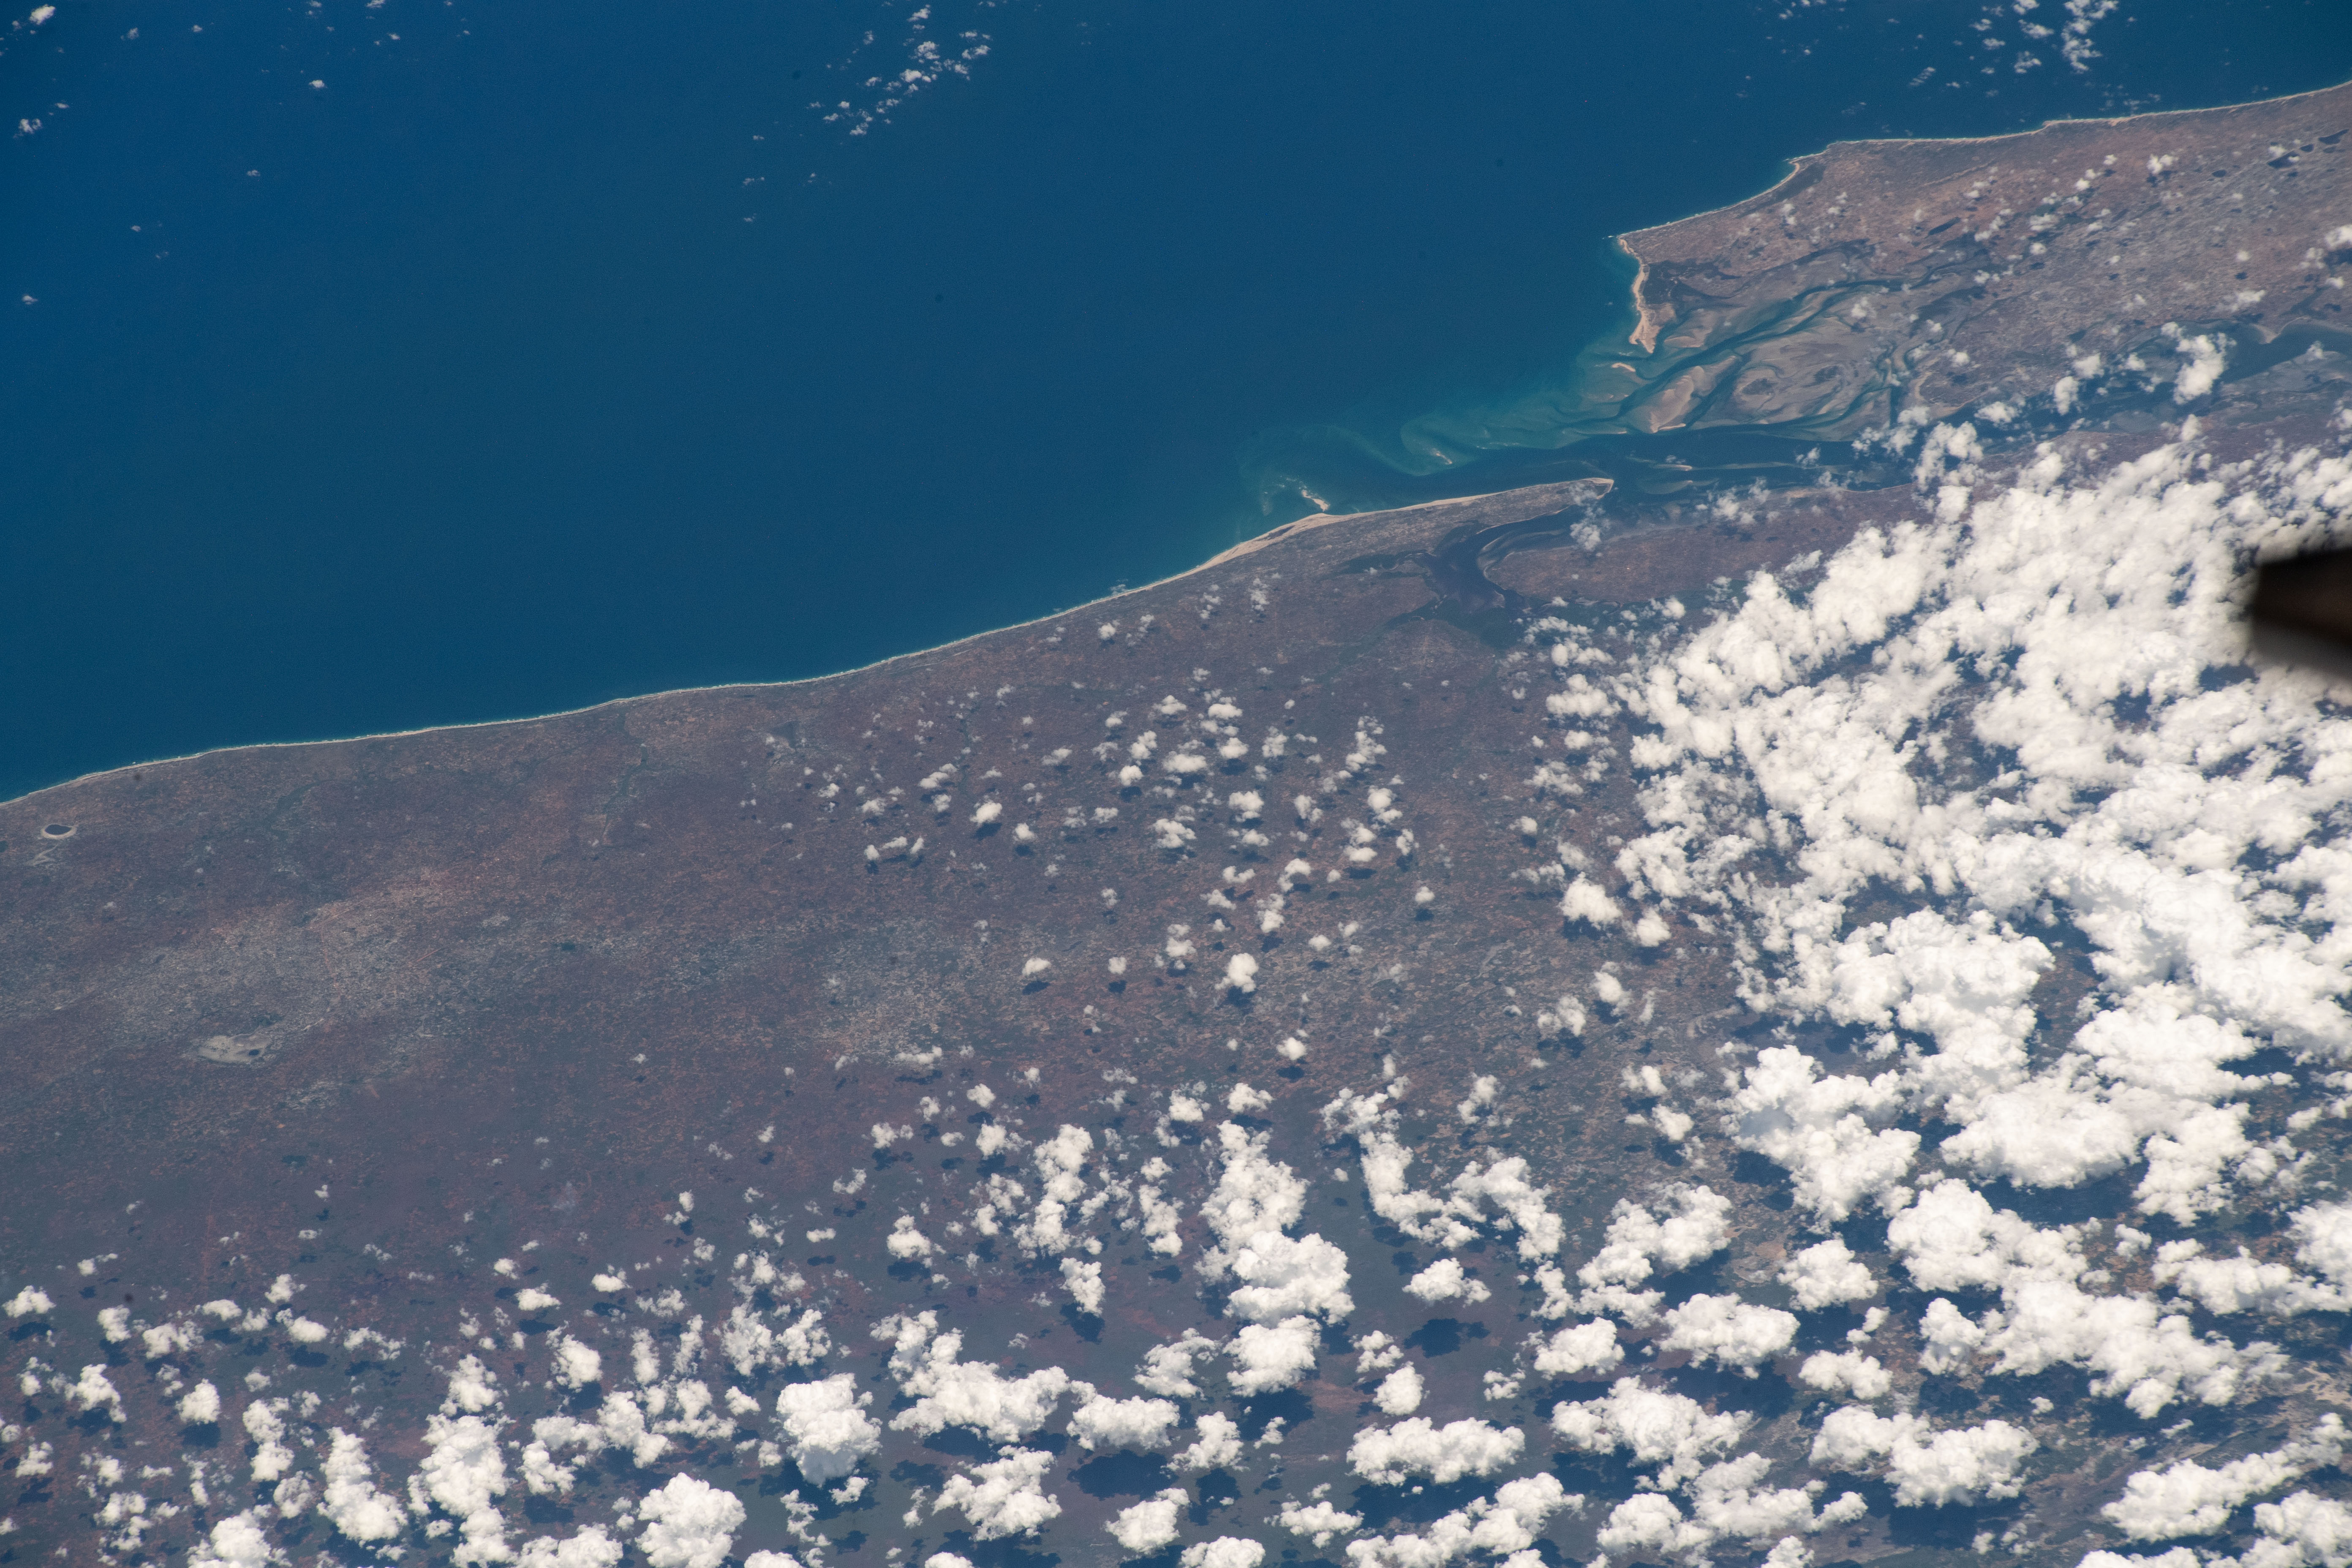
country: MOZAMBIQUE
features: MAXIXE, BAIA DE INHAMBANE
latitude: -23.5
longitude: 35.4
